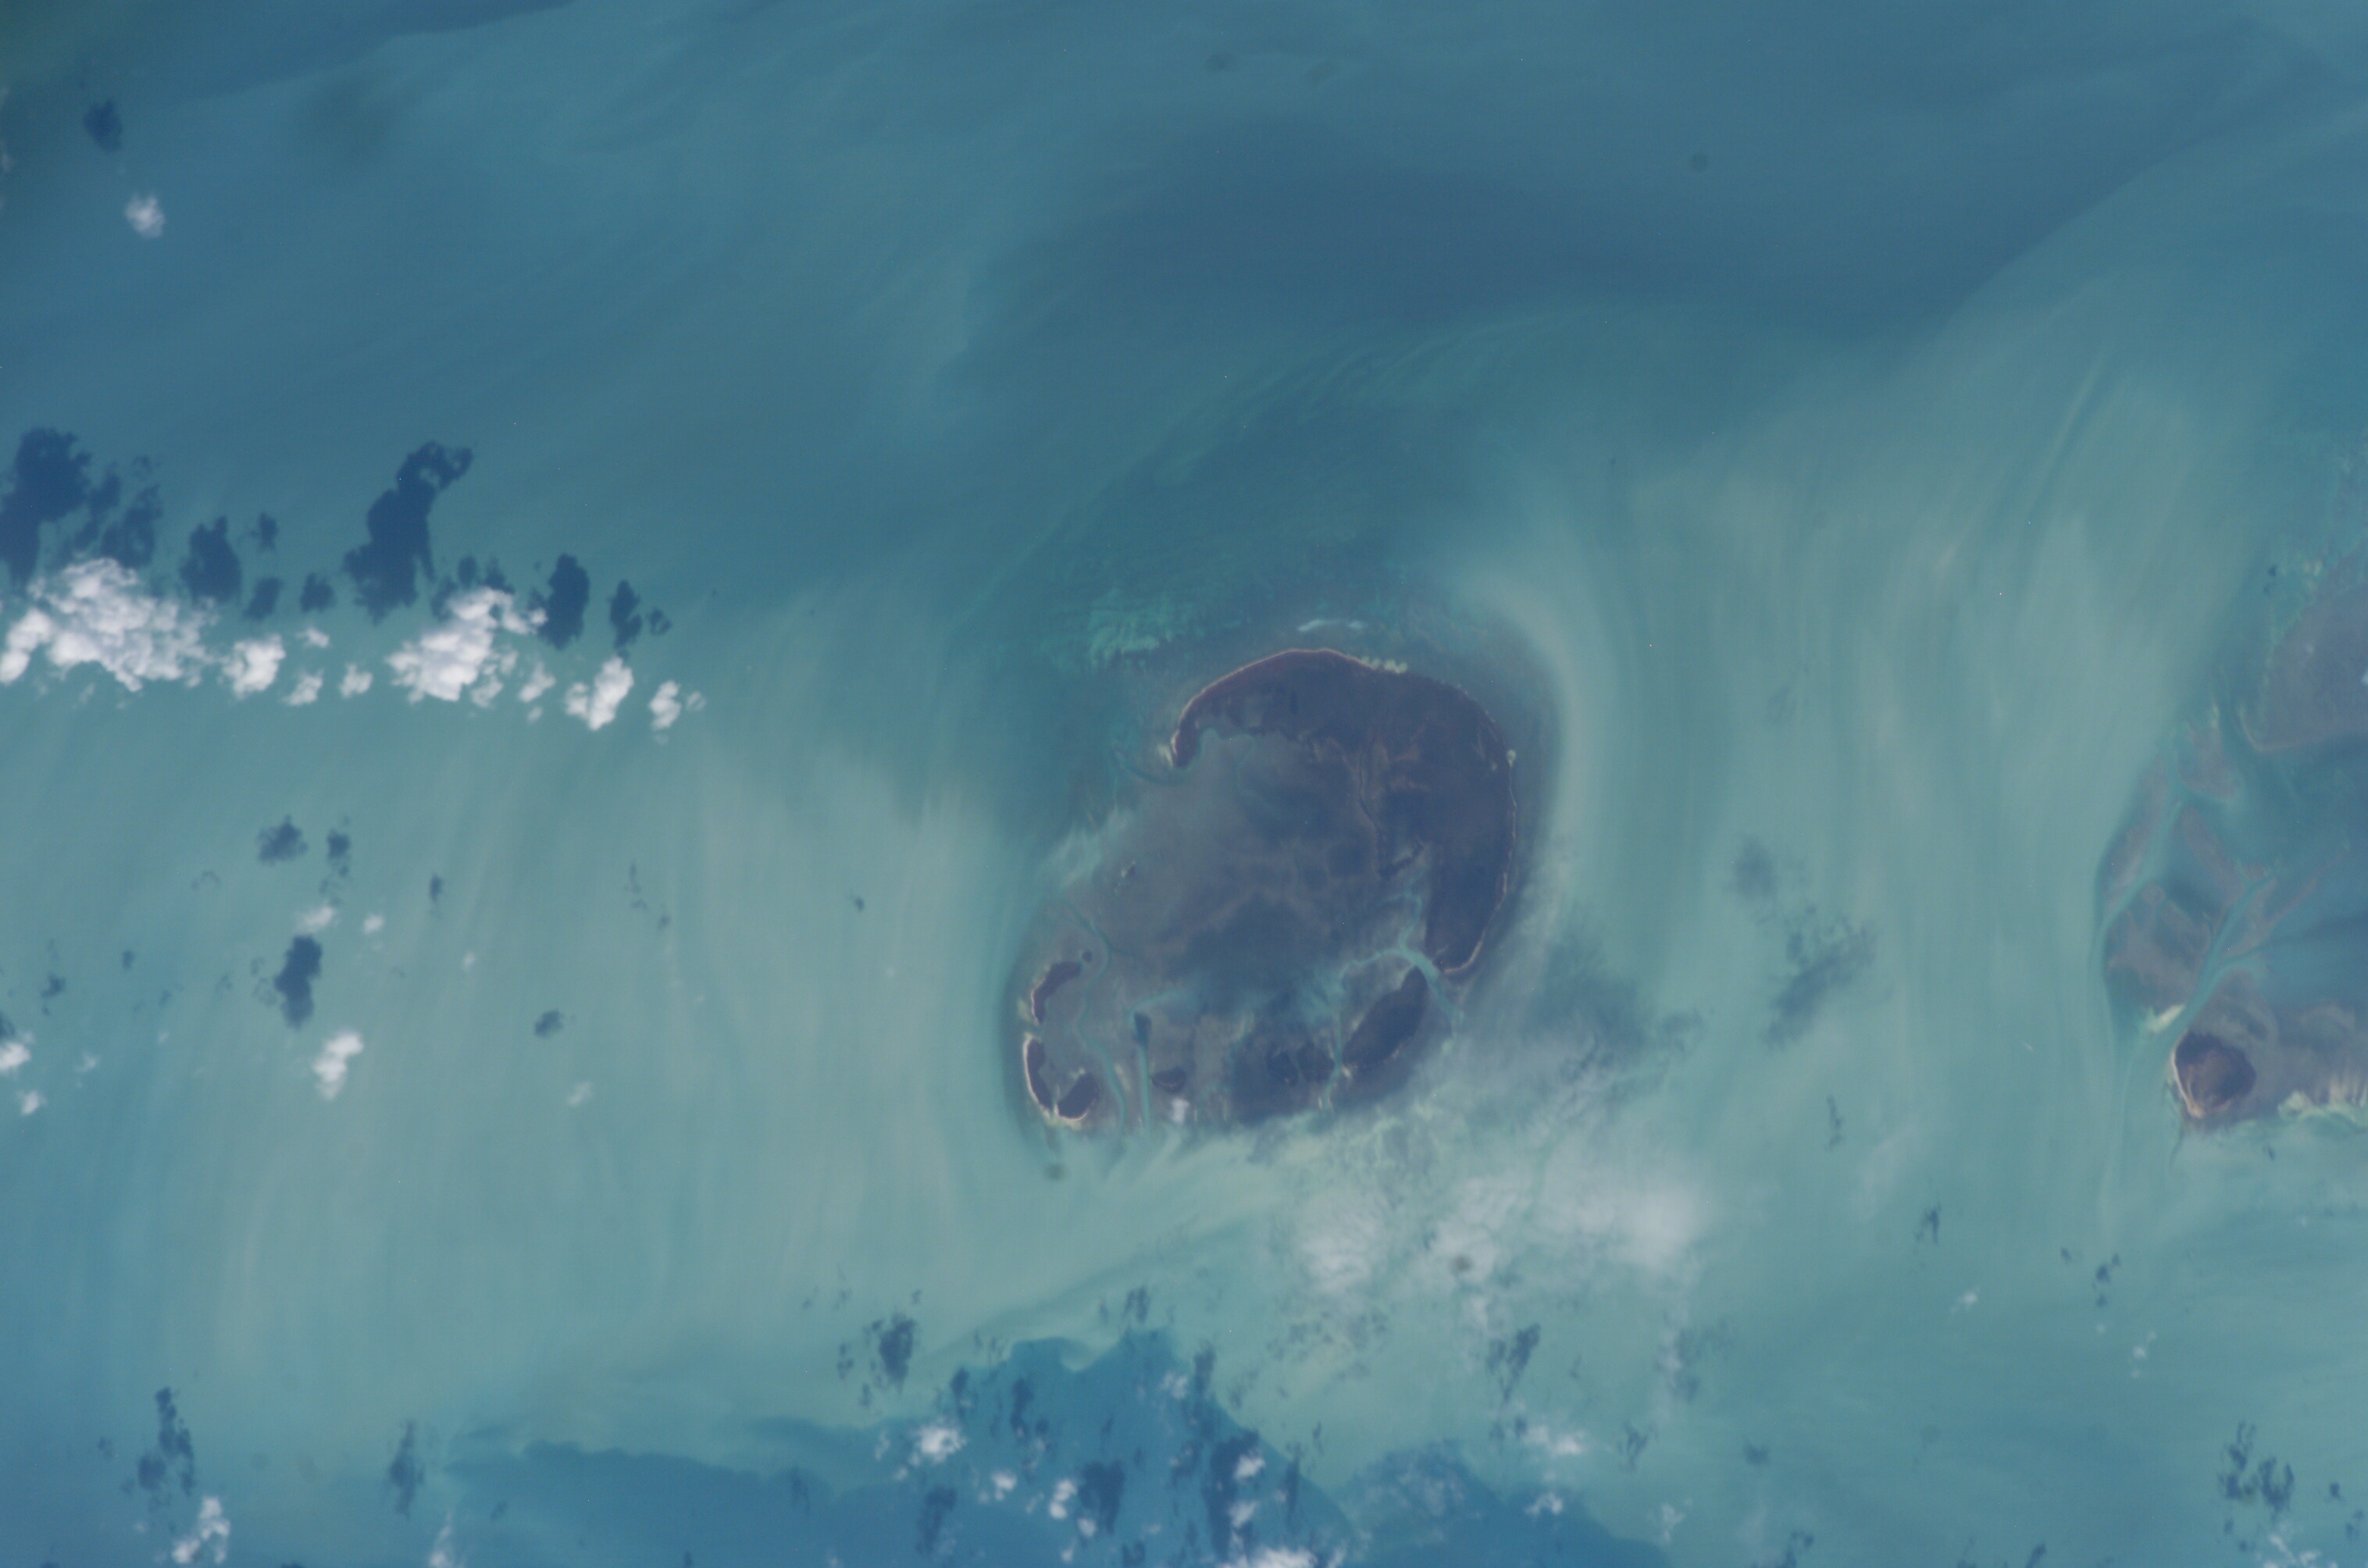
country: USA-FLORIDA
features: MARQUESAS KEY
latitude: 24.6
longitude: -82.1
